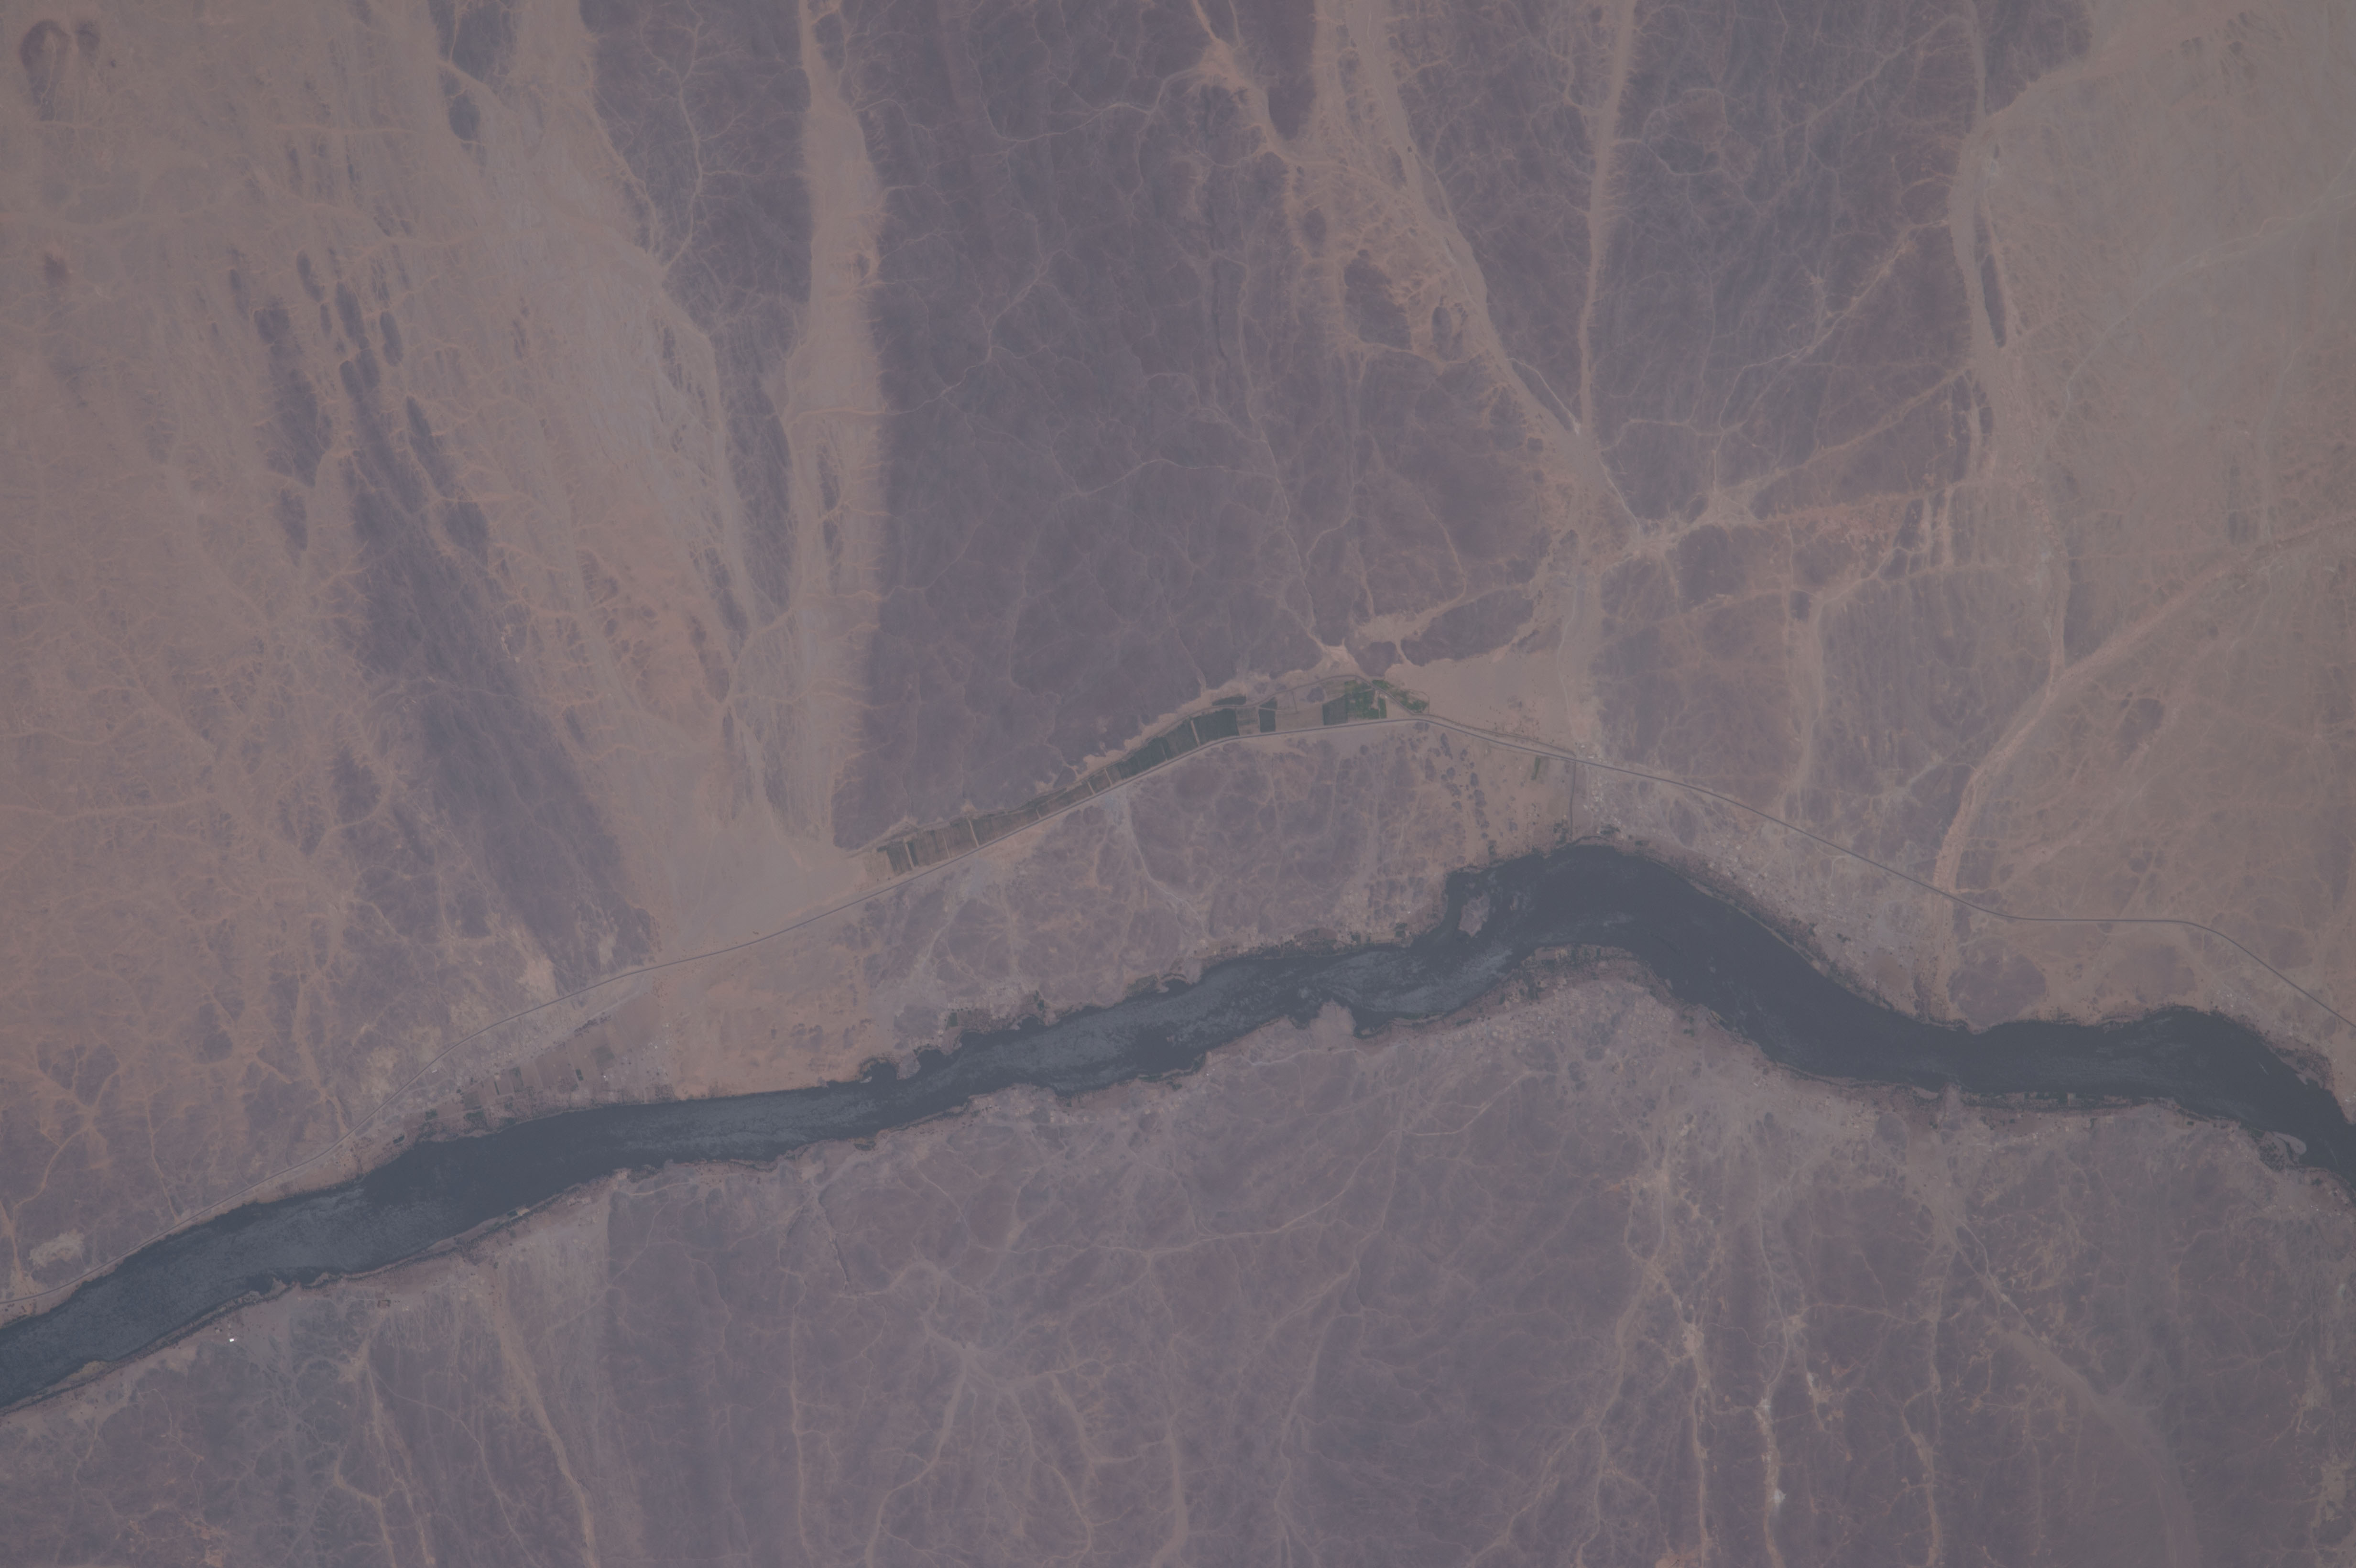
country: SUDAN
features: NUBIAN DESERT, NILE RIVER, NORTHERN, SA'DINFANTI
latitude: 20.4
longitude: 30.5
